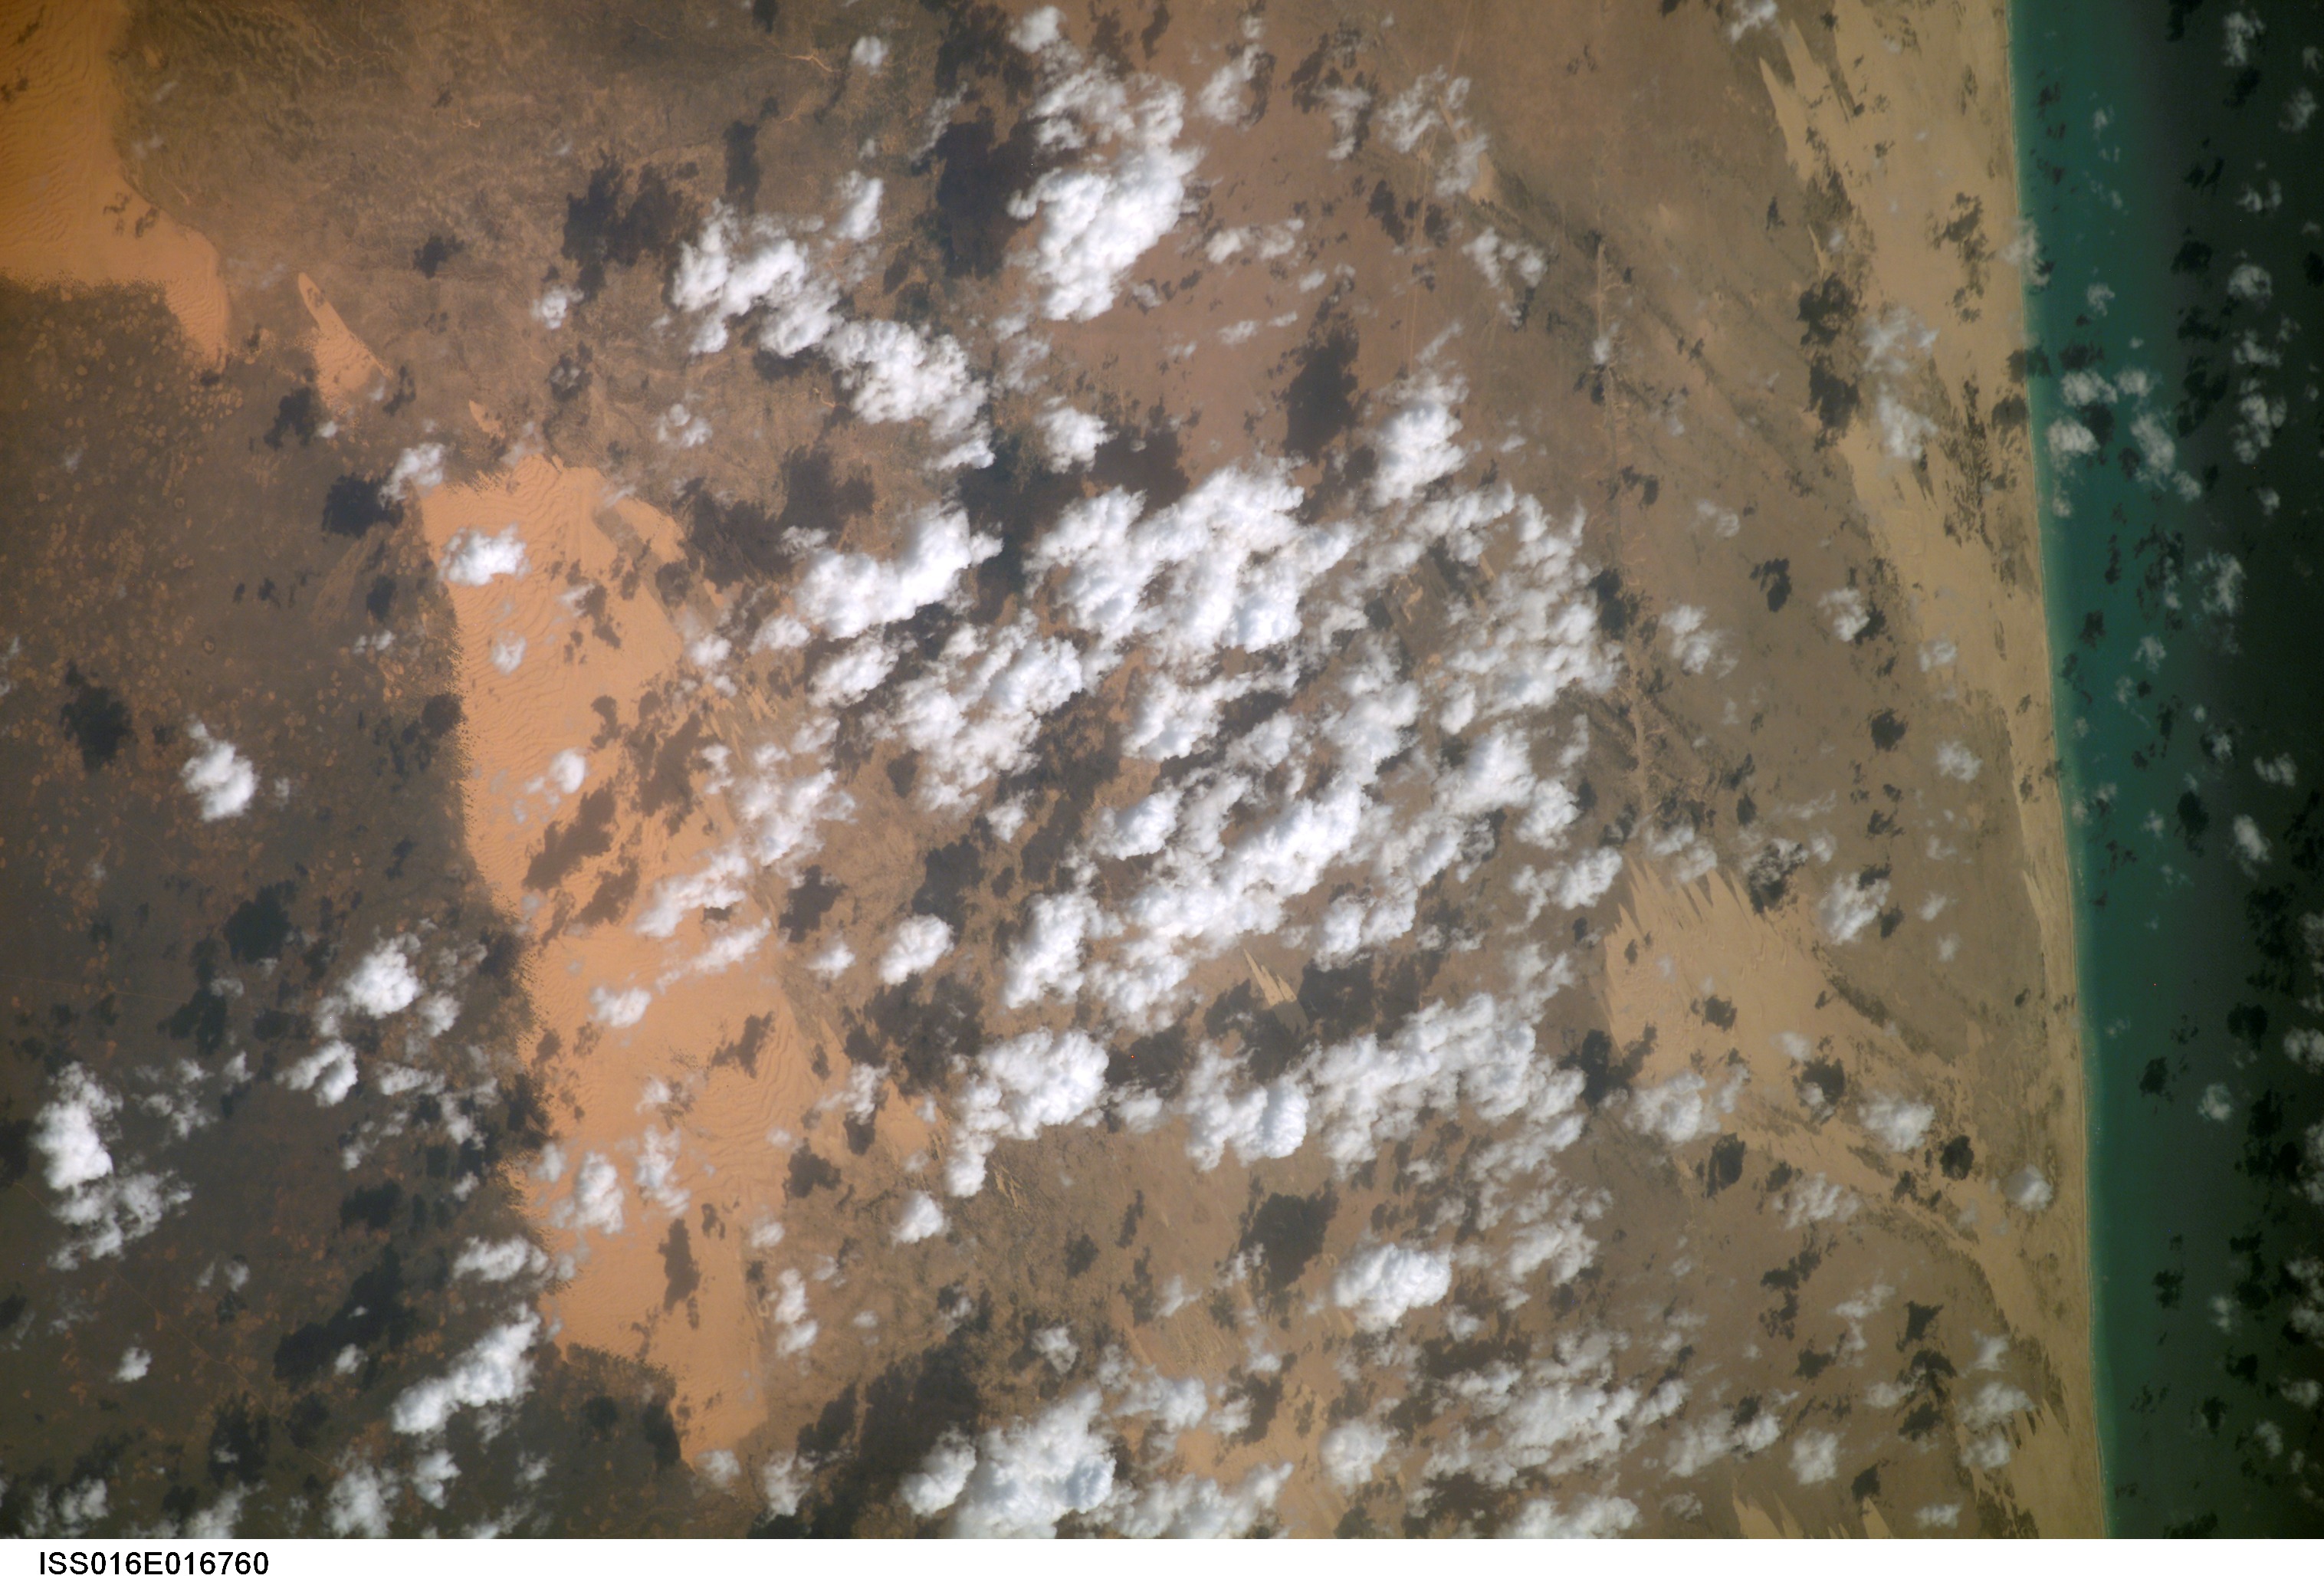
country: SOMALIA
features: DUNES, FIRE SCARS
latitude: 3.9
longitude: 47.2
